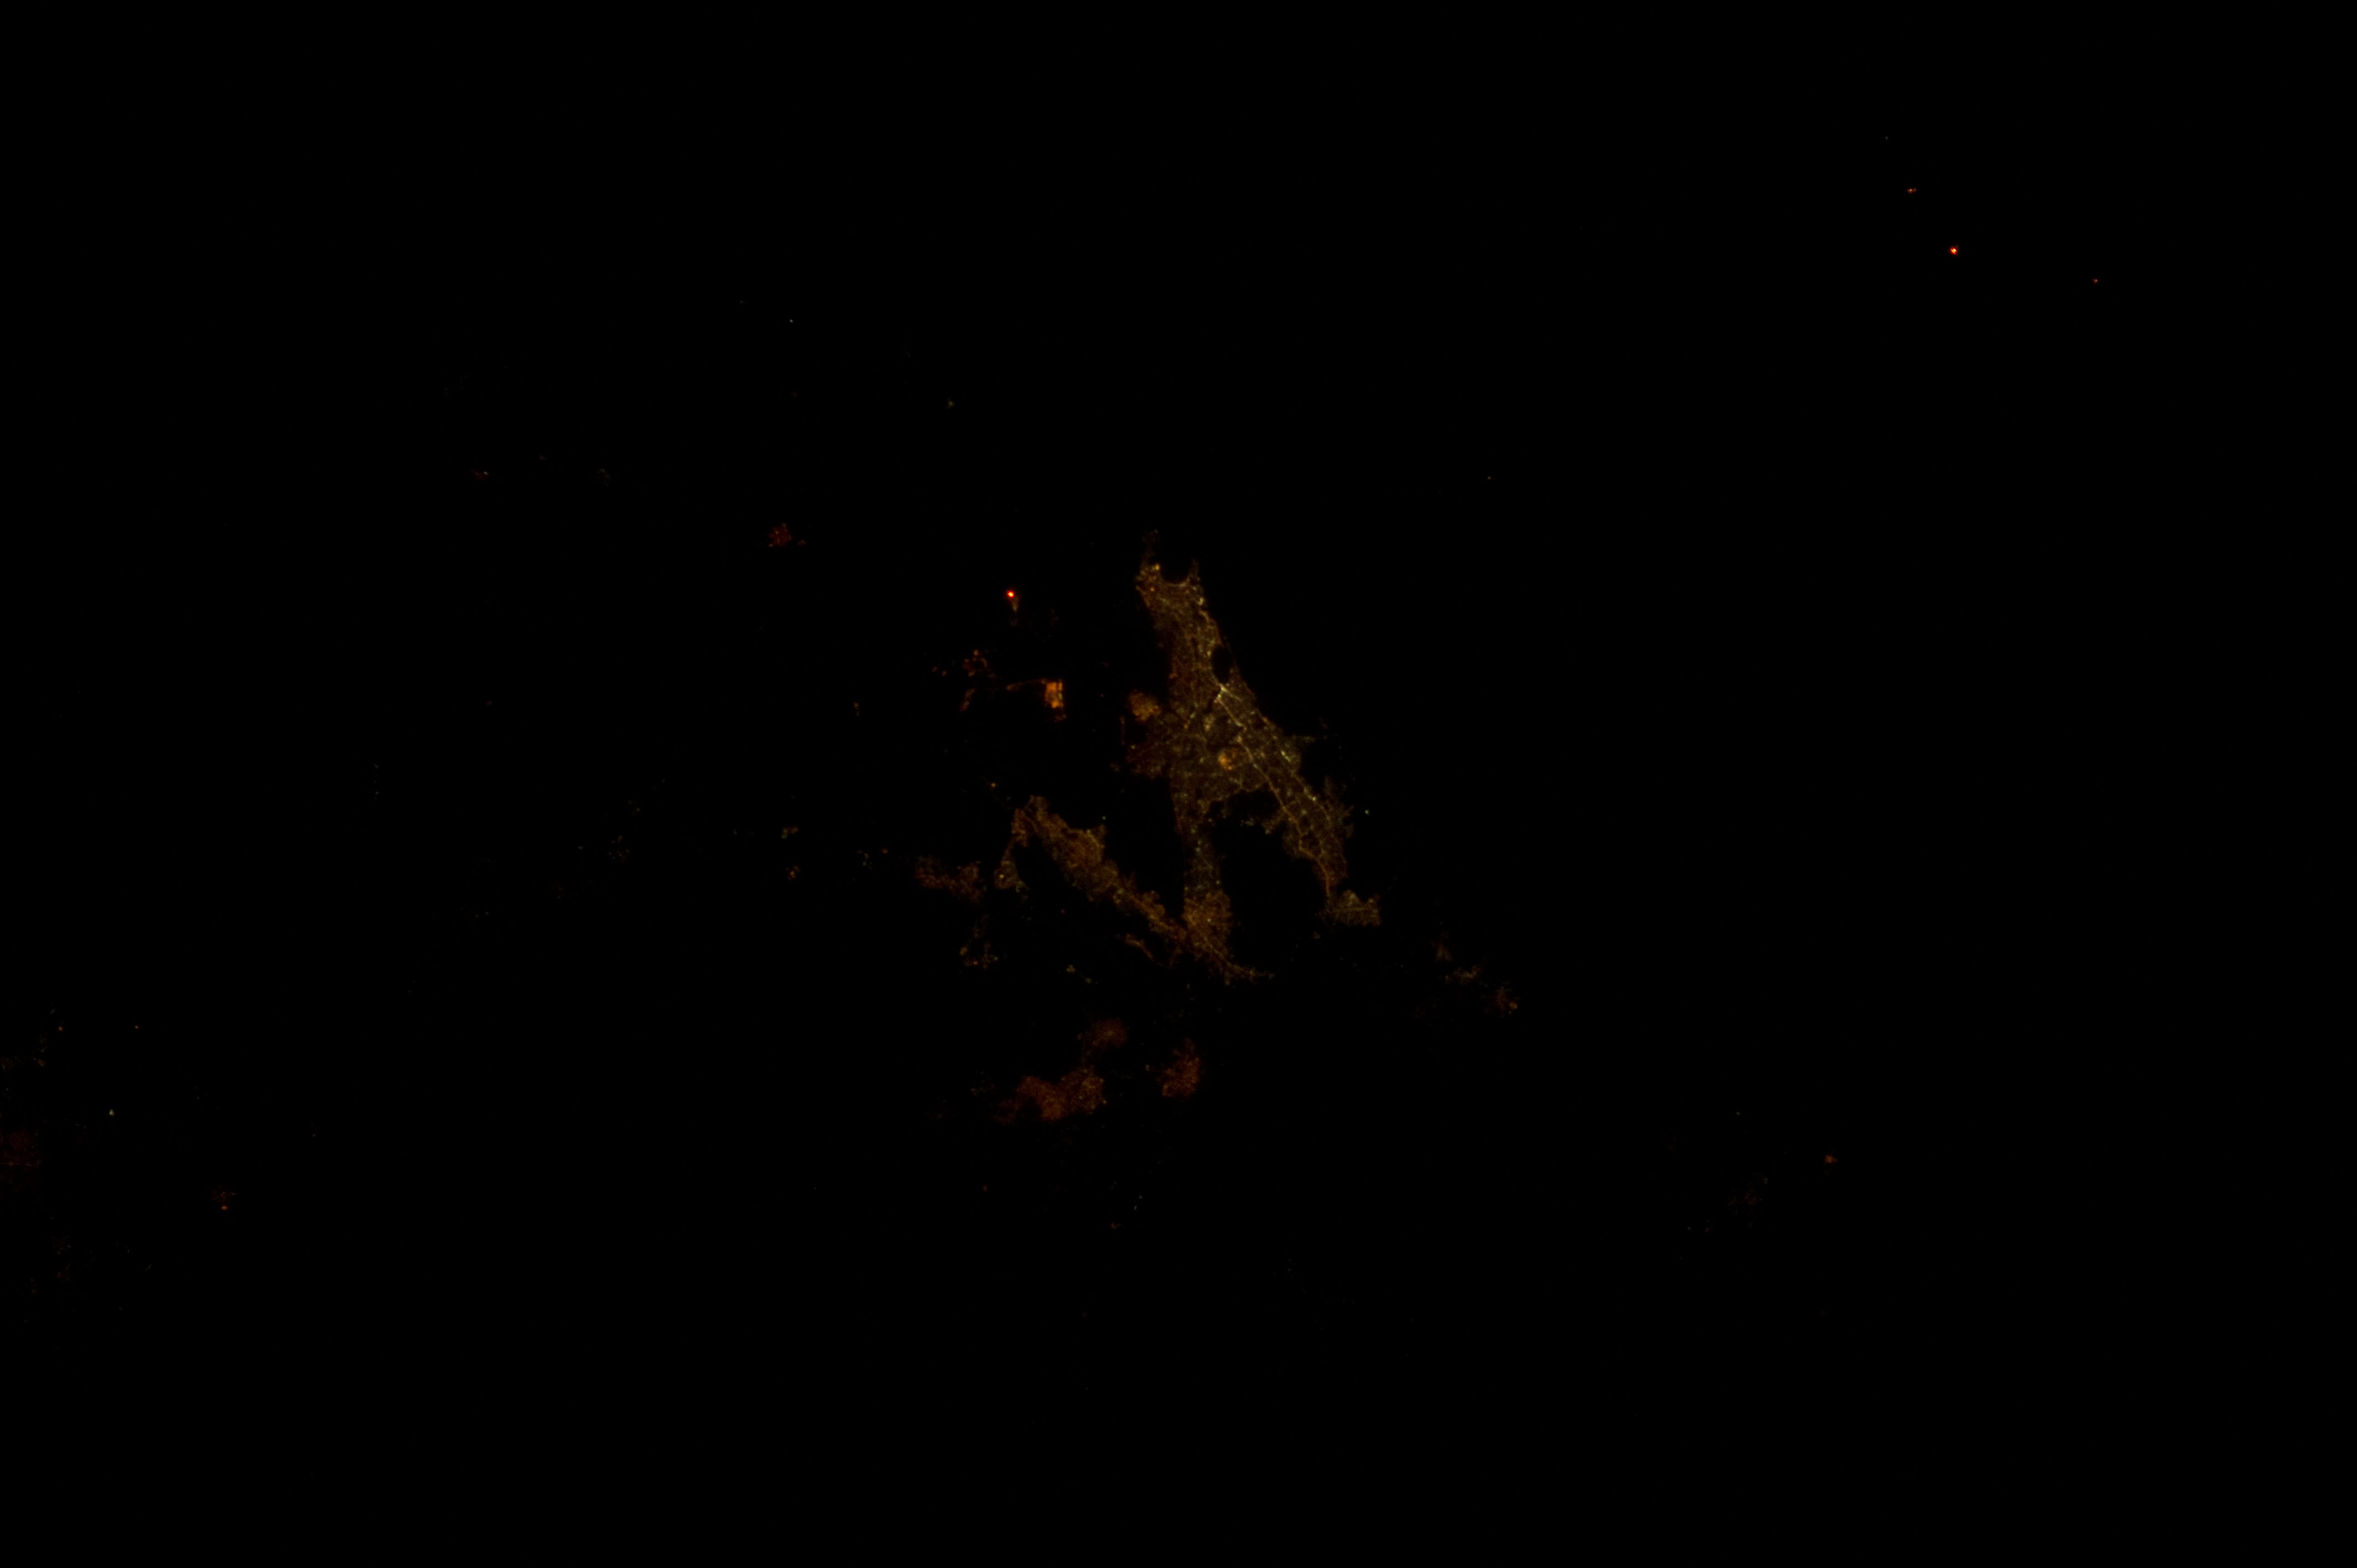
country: INDIA
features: MUBAI AREA AT NIGHT
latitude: 19.1
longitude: 72.9
